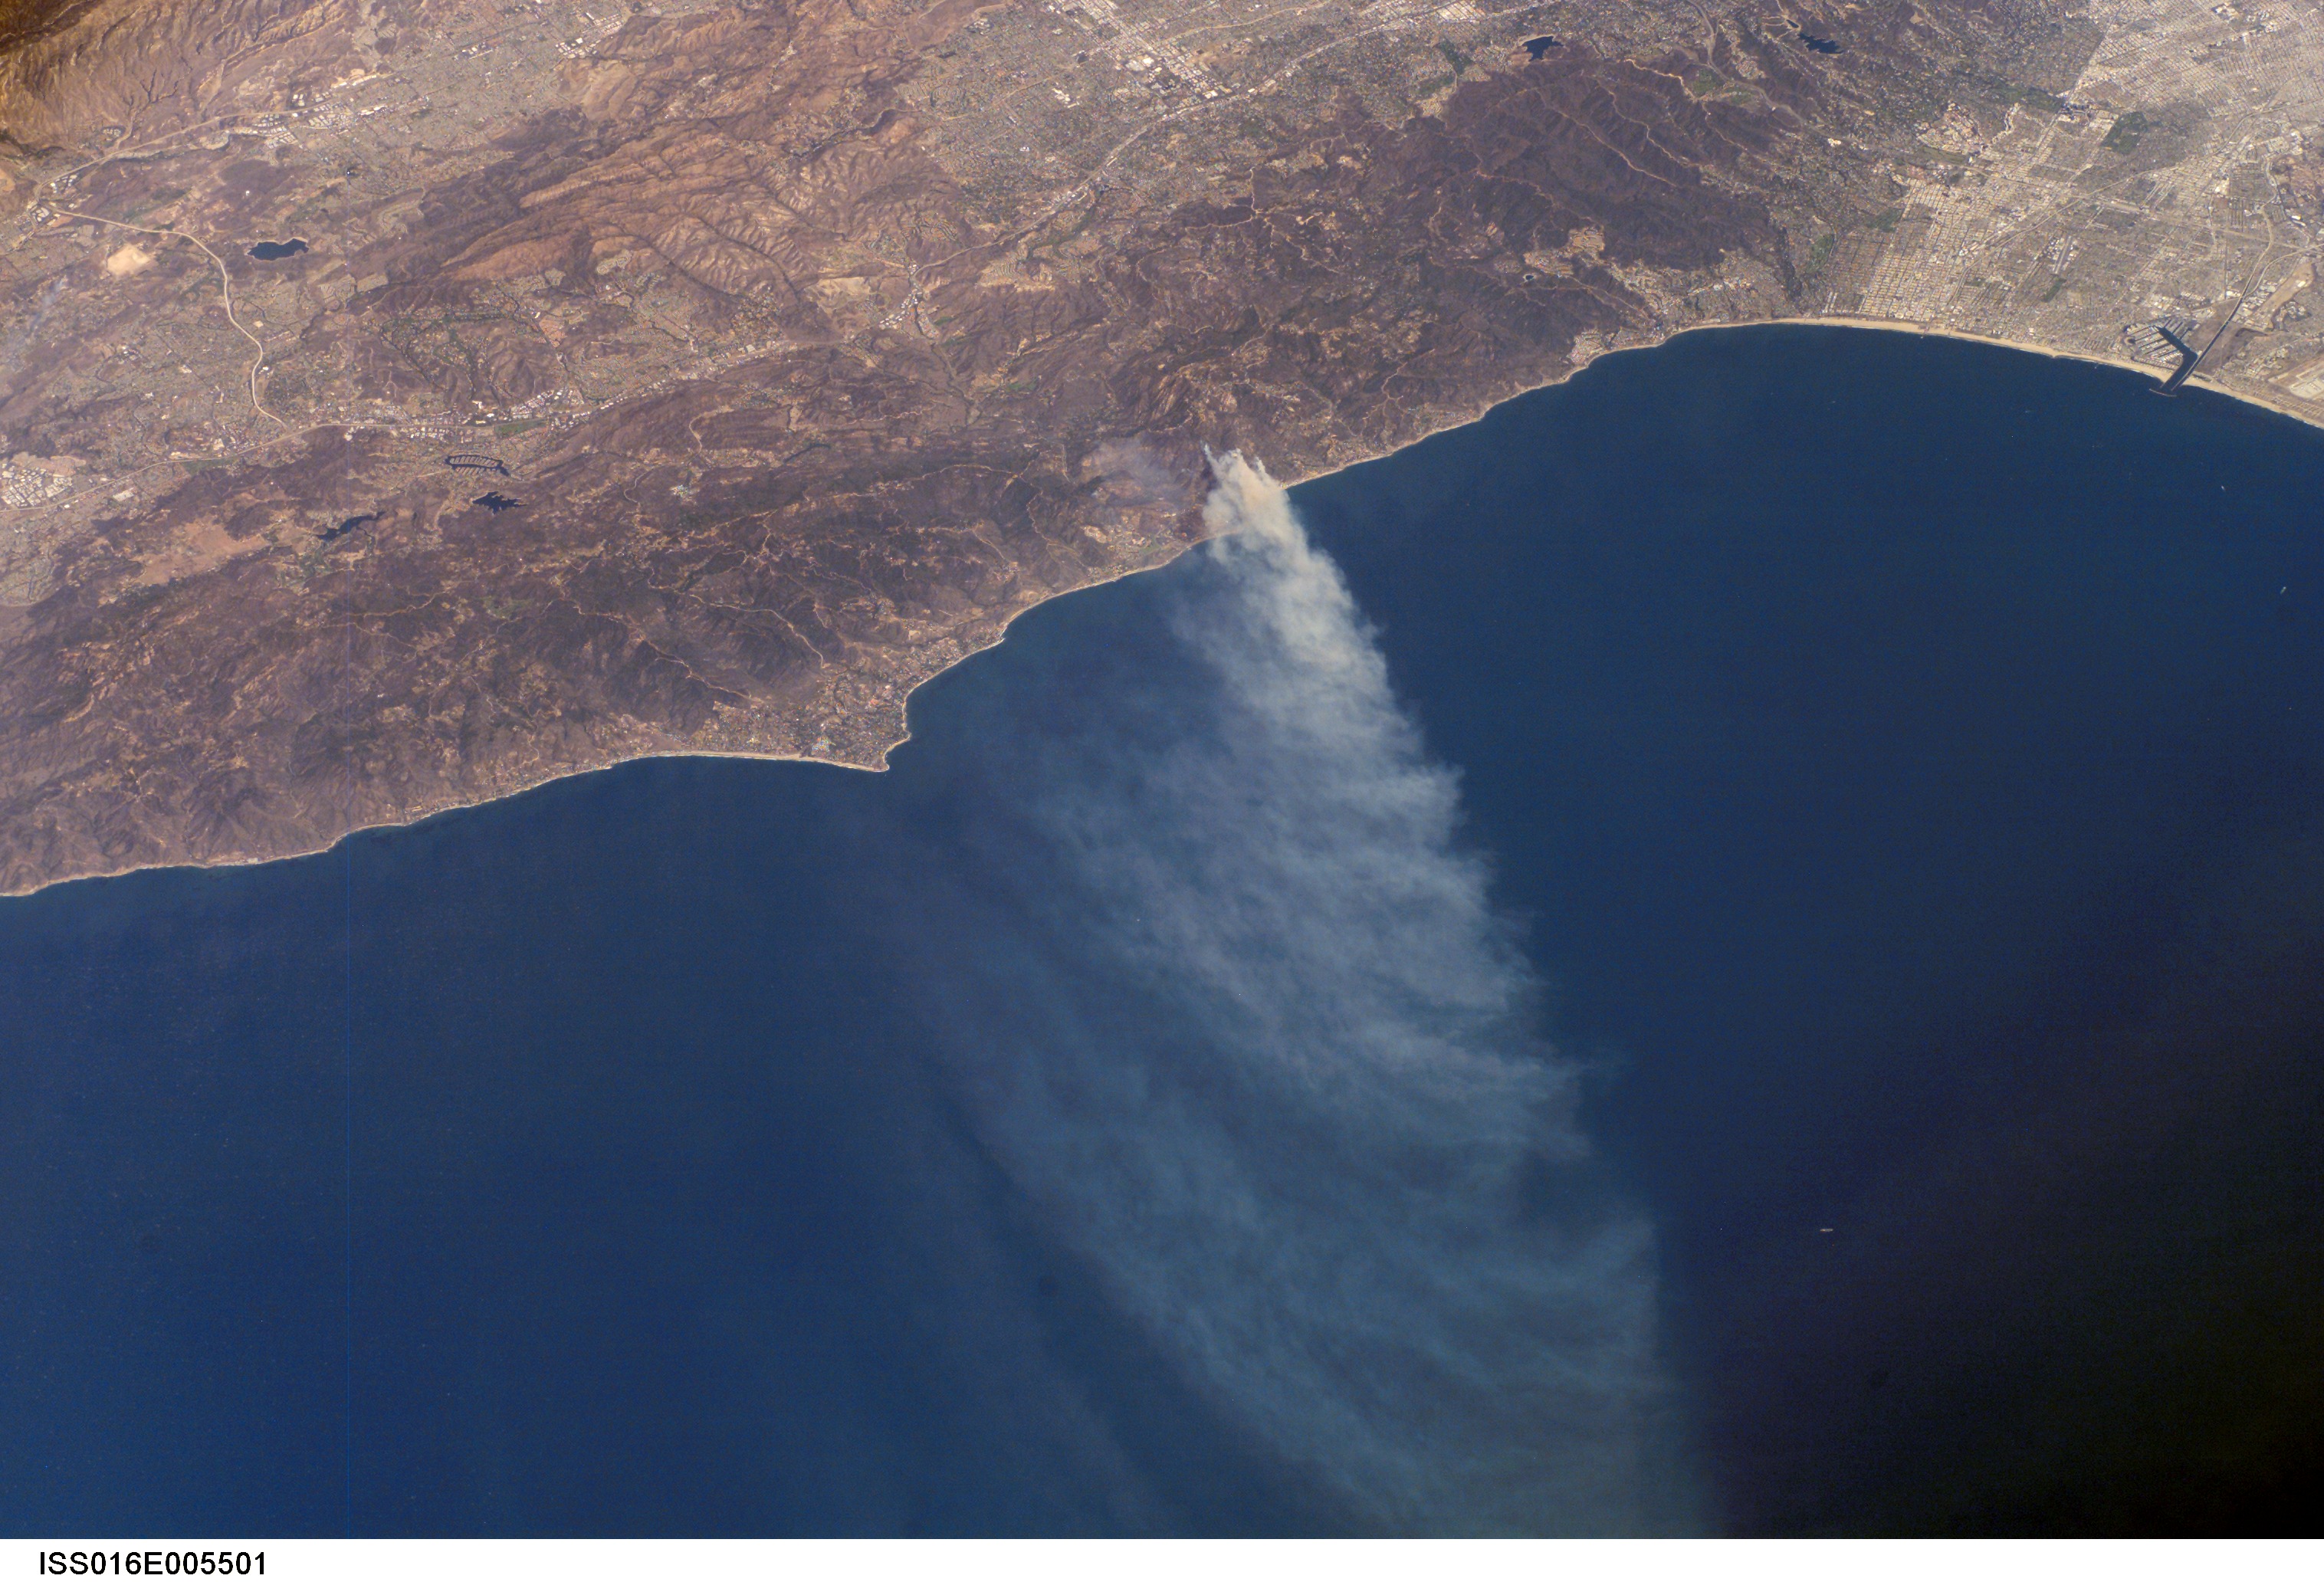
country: USA-CALIFORNIA
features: SMK. PLUME NEAR MALIBU
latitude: 34.0
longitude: -119.0
